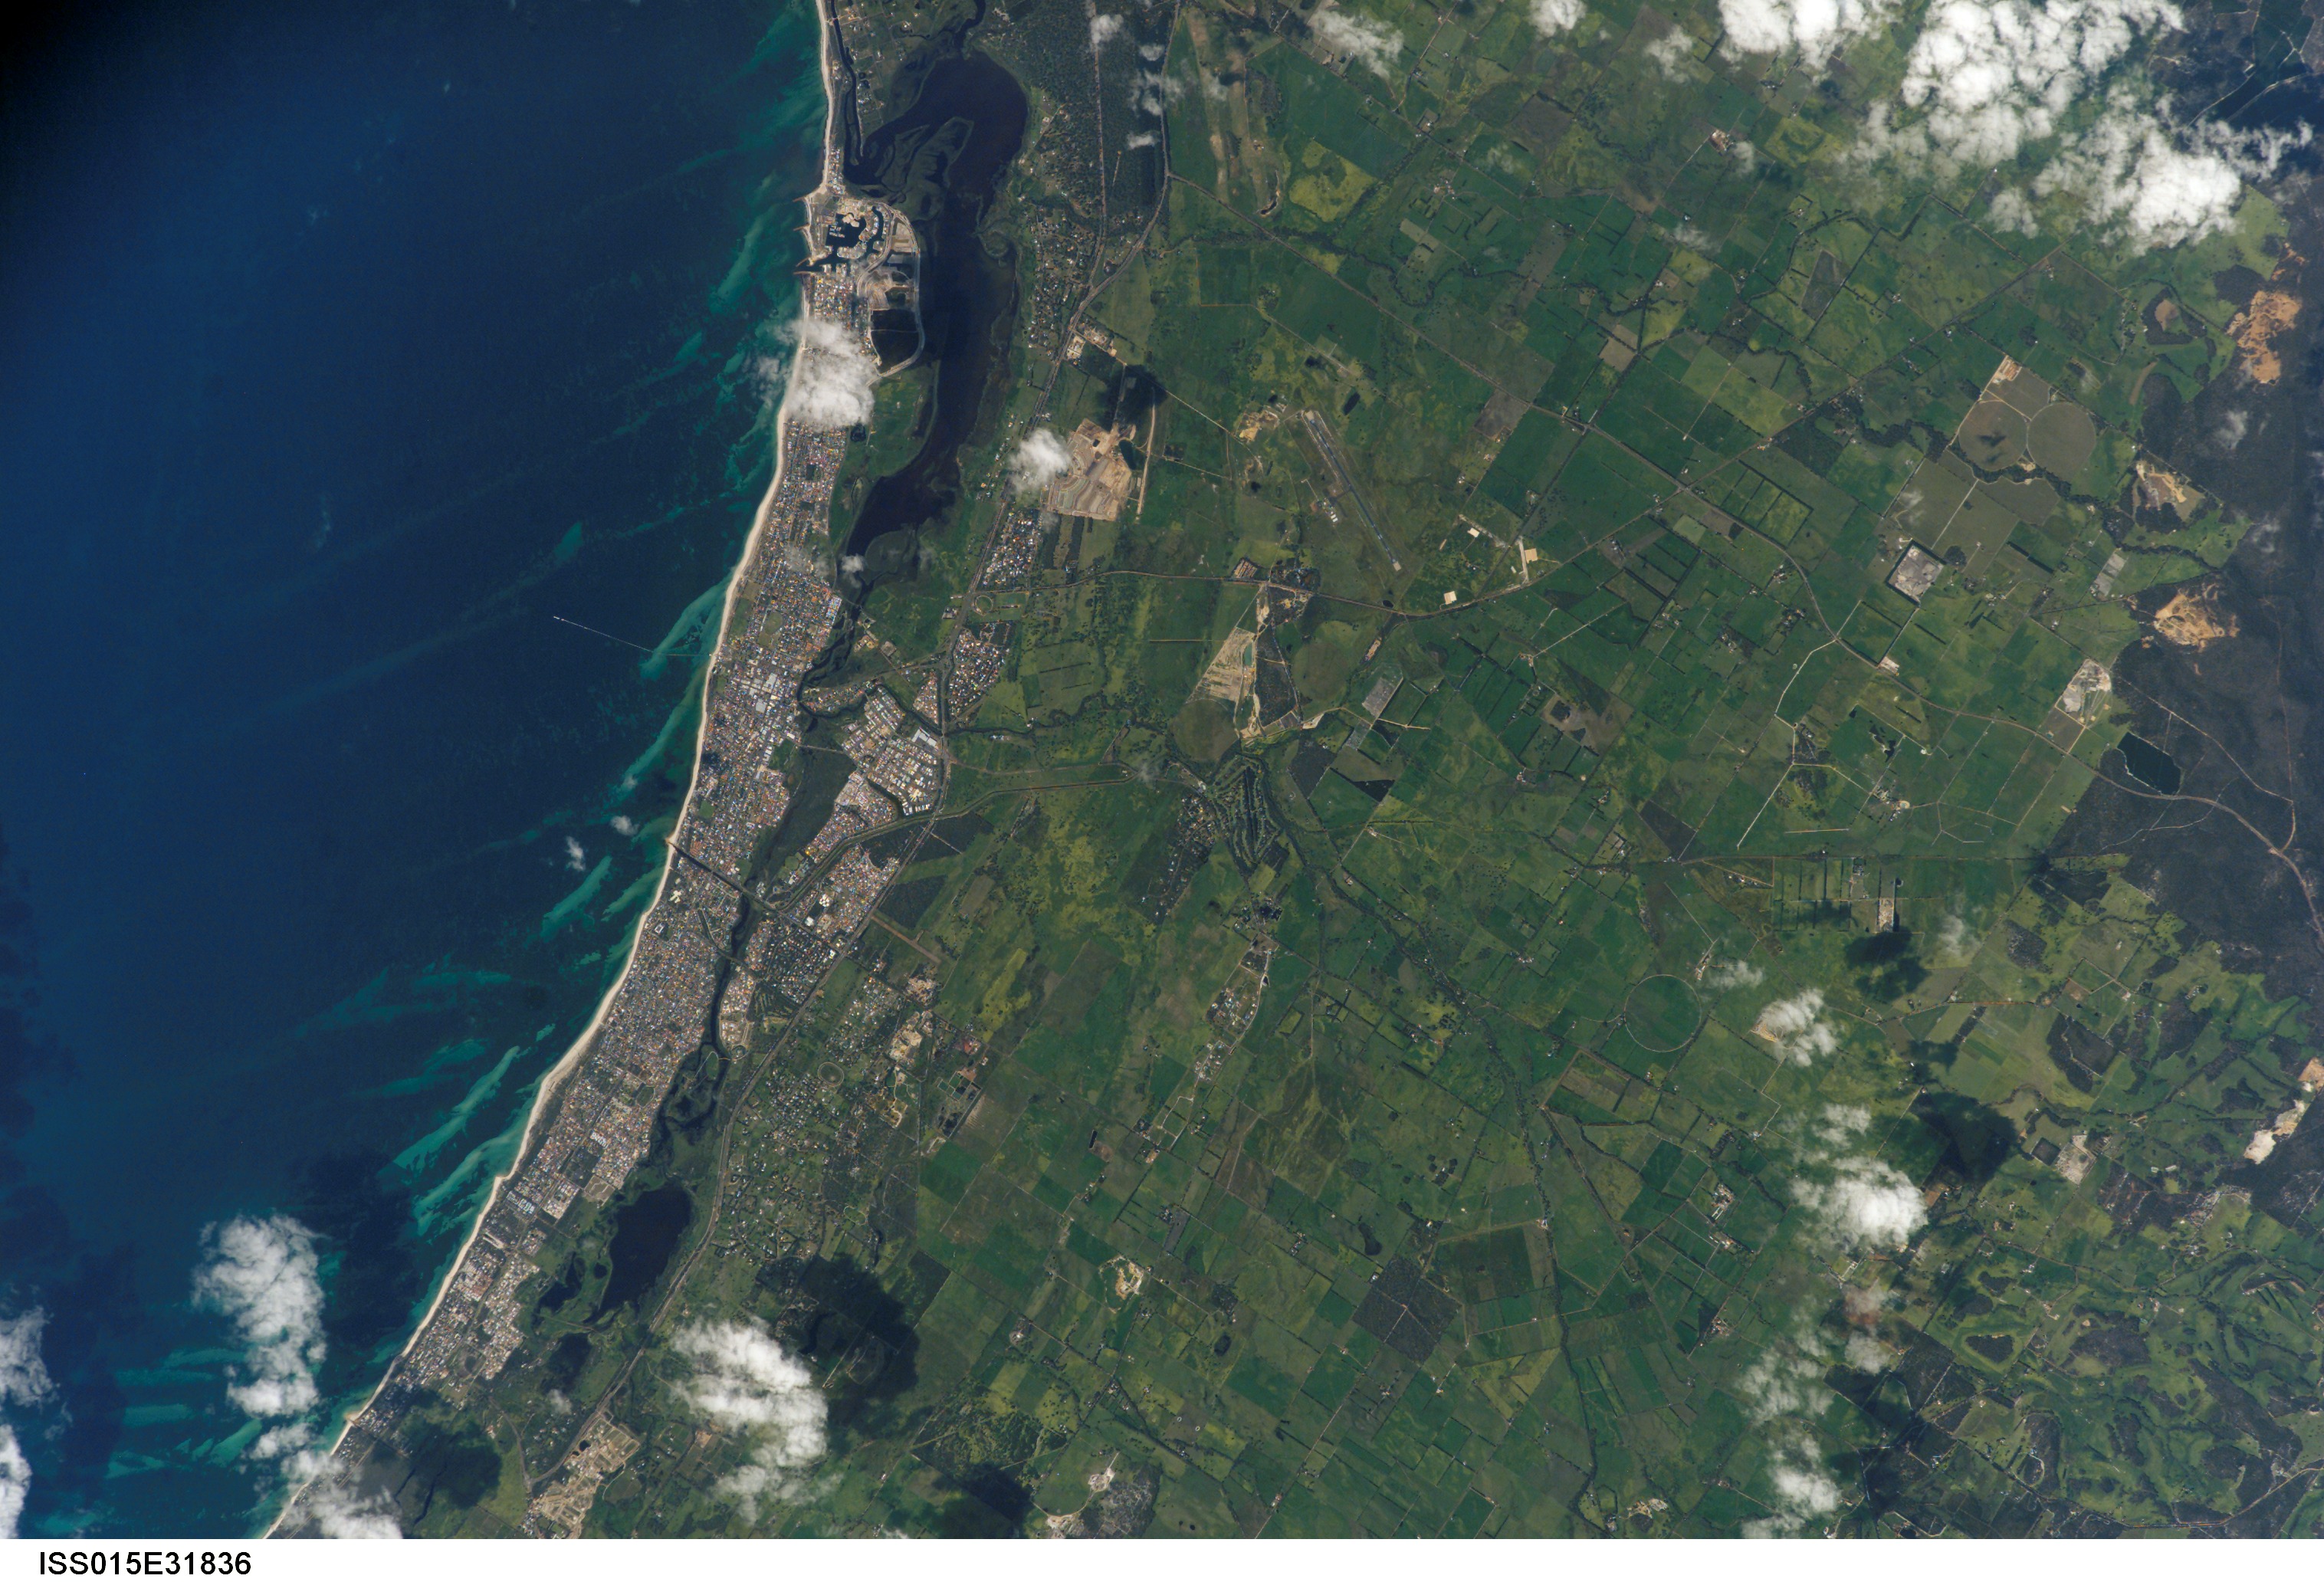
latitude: -33.7
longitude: 115.4
